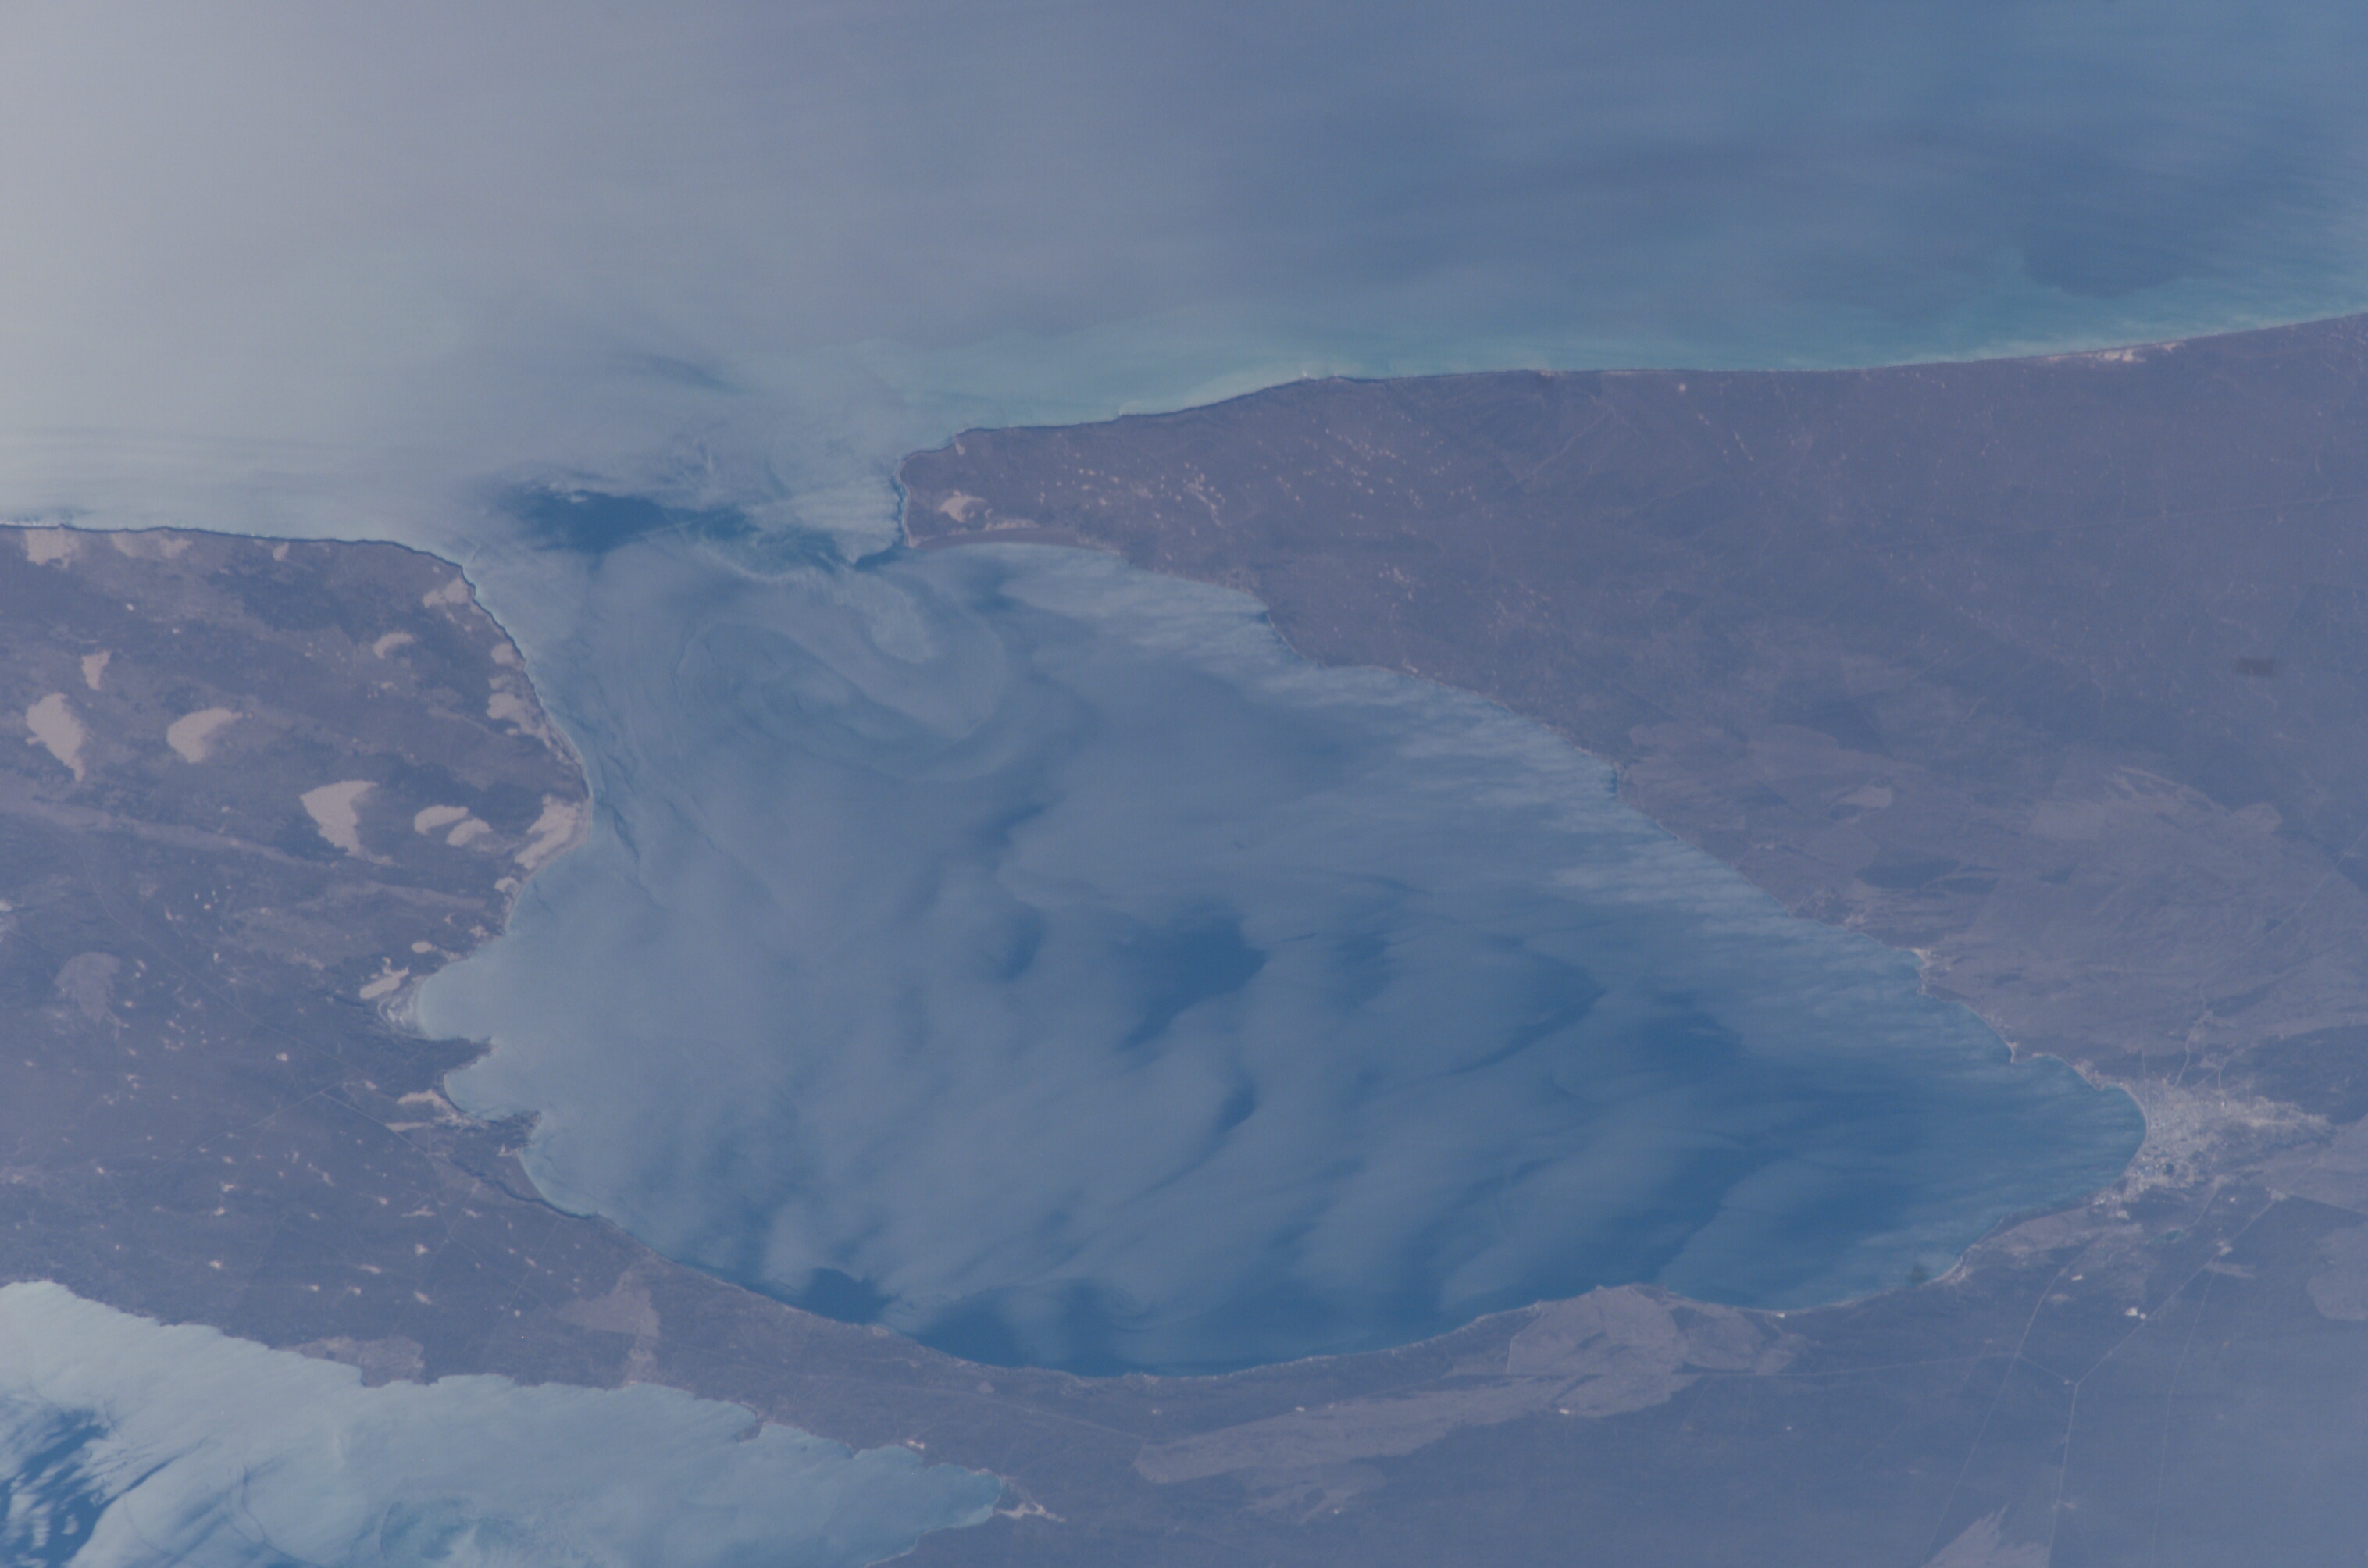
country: ARGENTINA
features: NUEVO G., GLINT, INTERNAL WAVES
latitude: -43.0
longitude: -64.5
